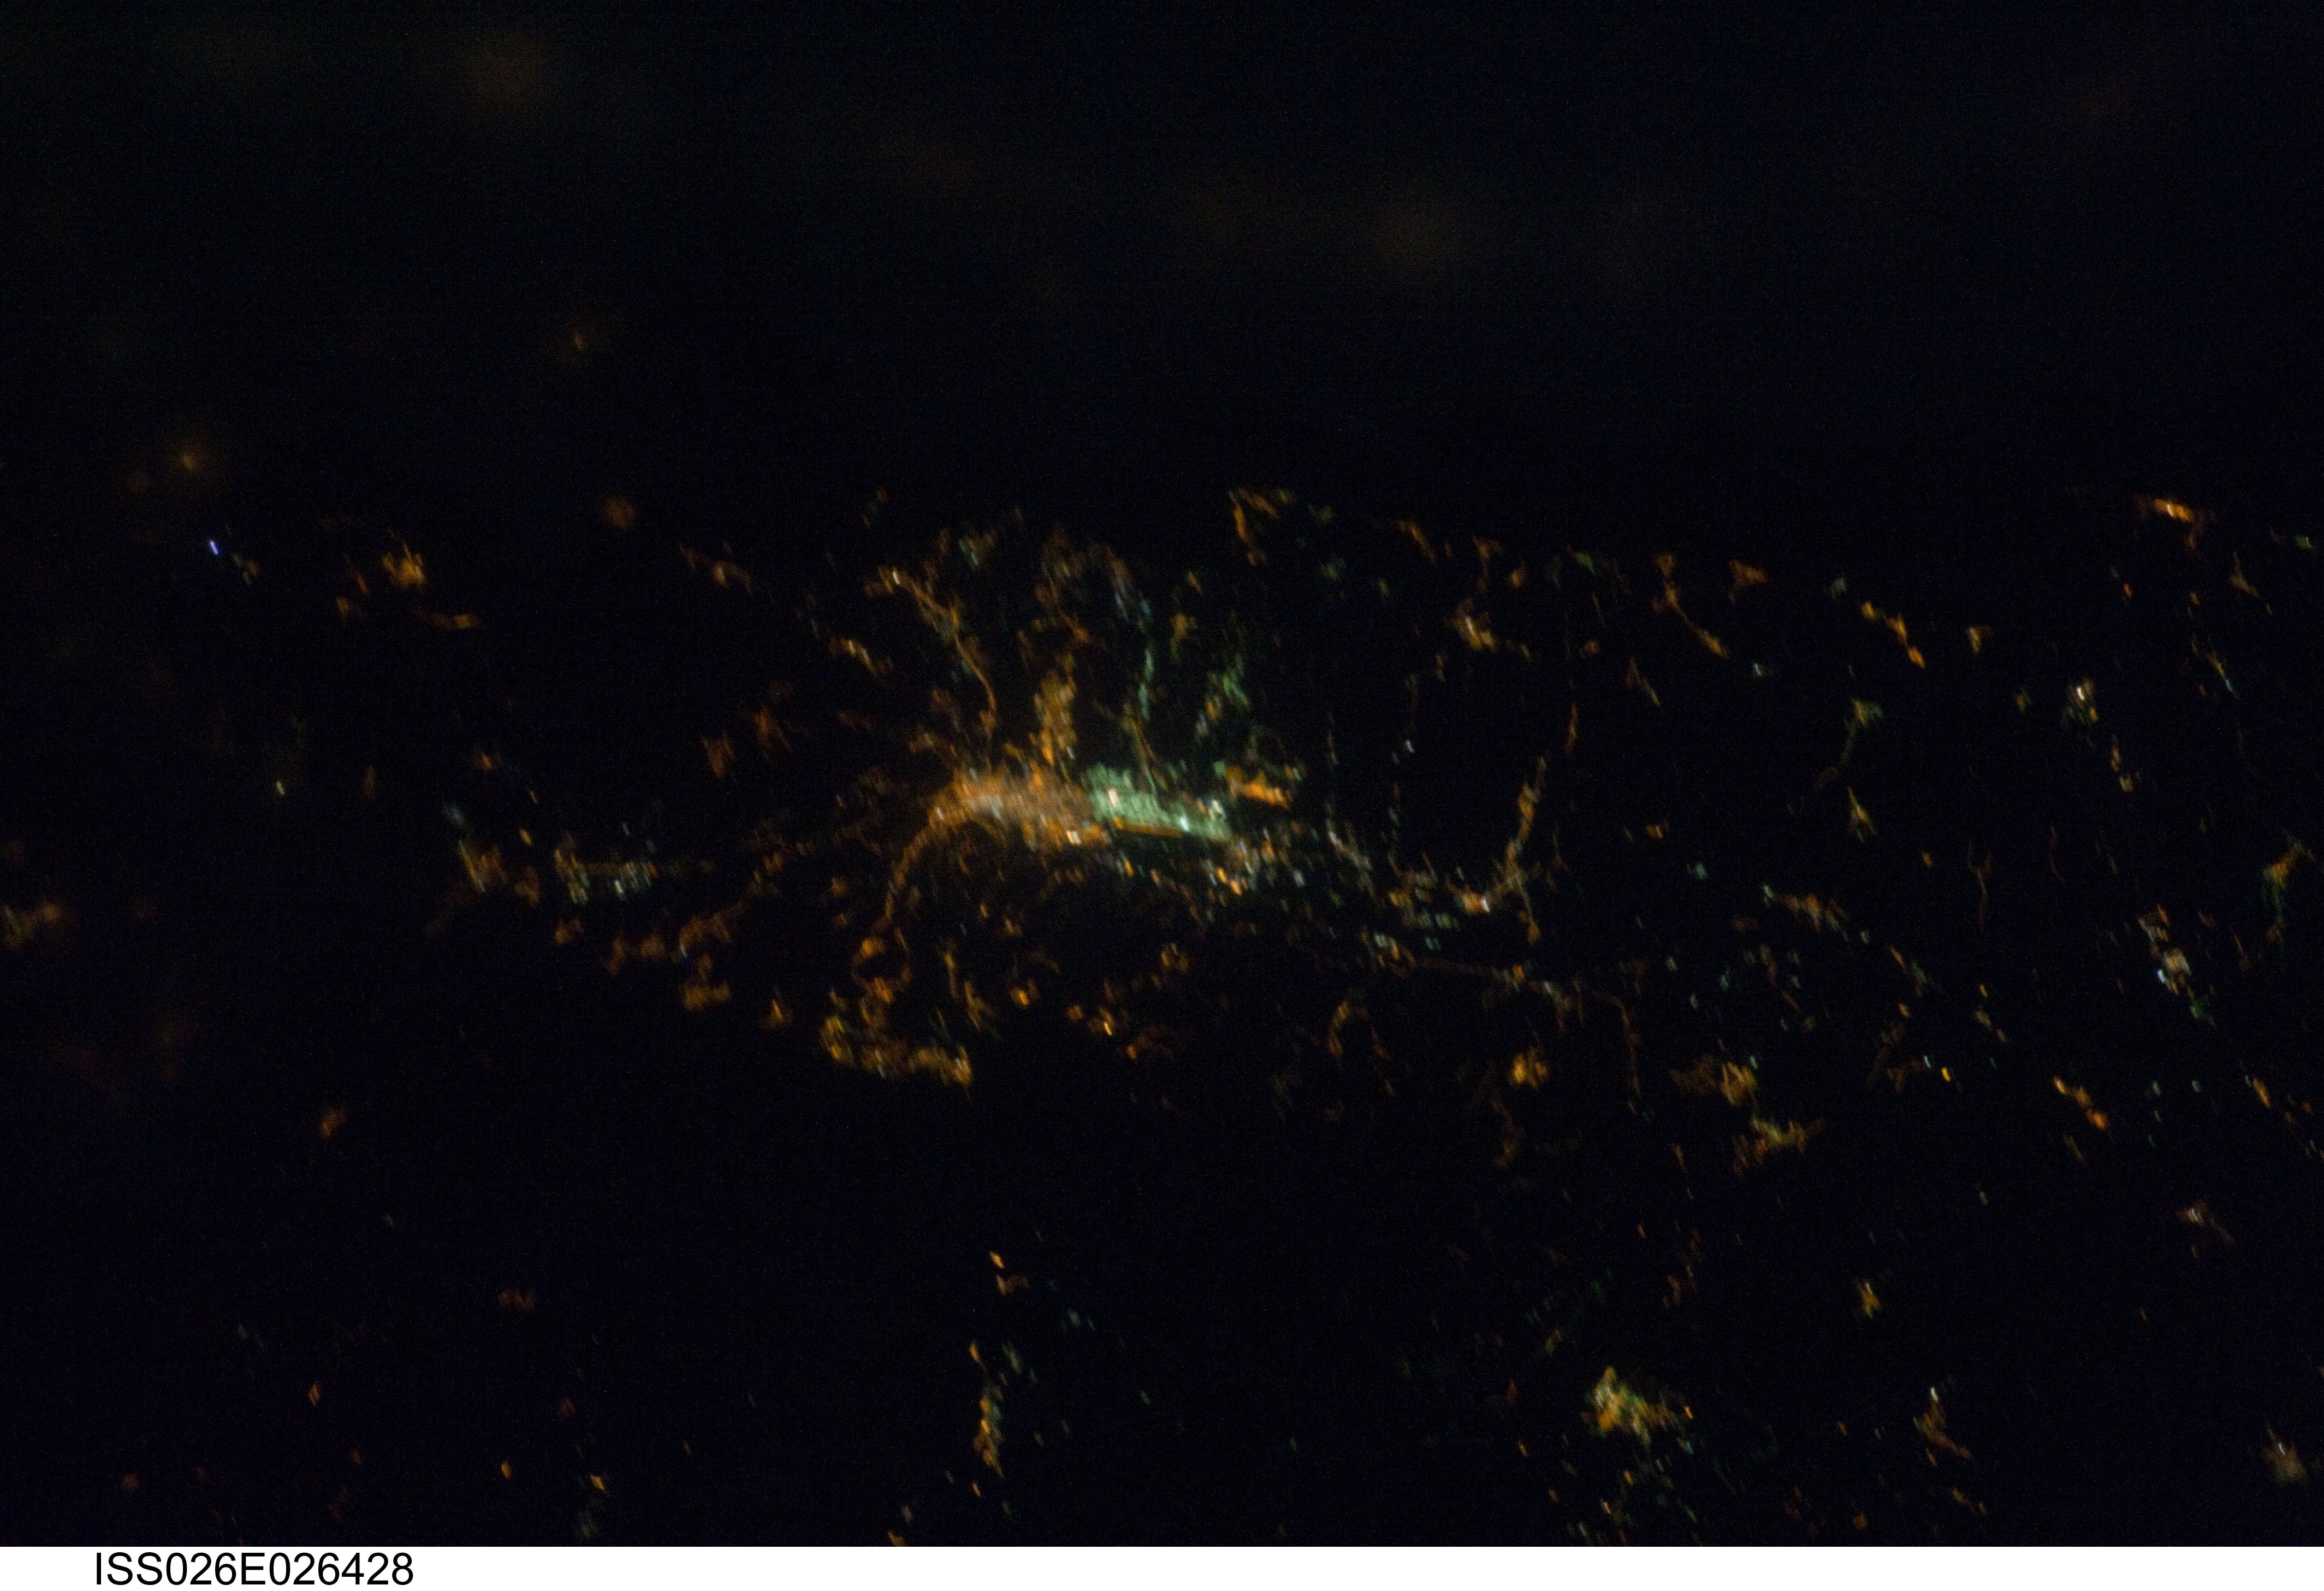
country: ITALY
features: COSENZA AT NIGHT
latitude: 39.3
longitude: 16.2
